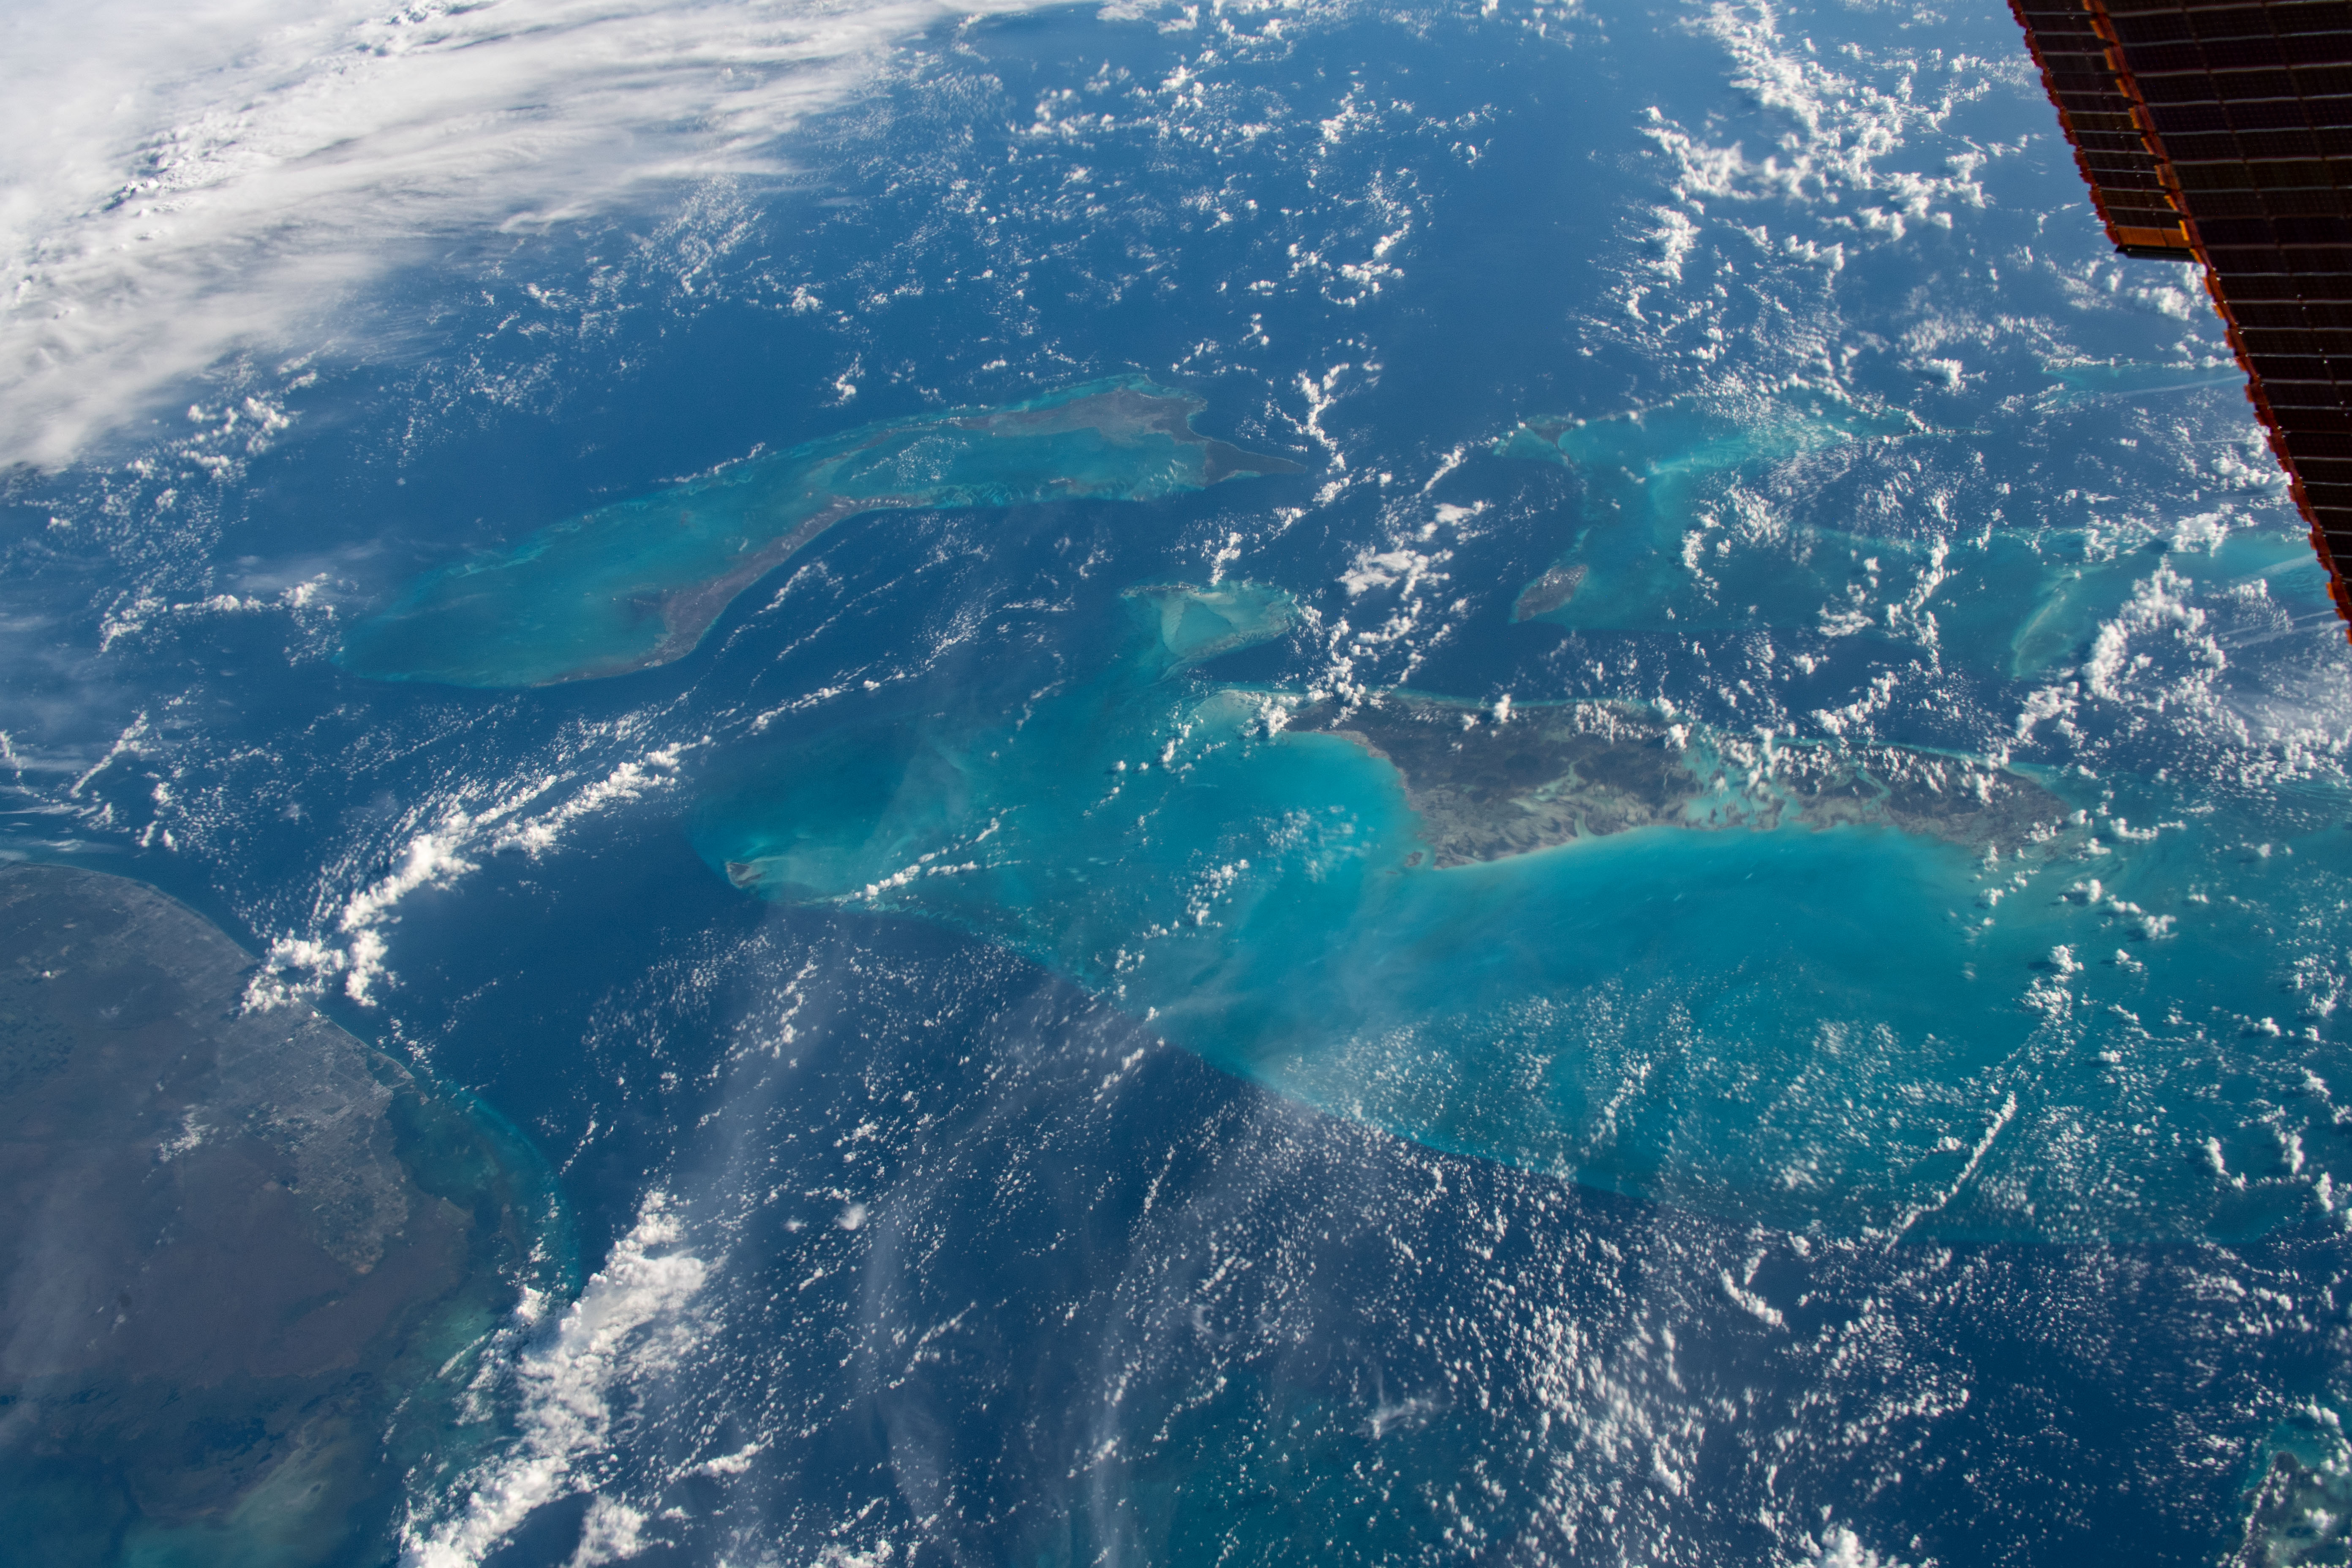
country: BAHAMAS
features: THE BAHAMAS, LITTLE BAHAMA BANK
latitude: 25.0
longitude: -78.5
